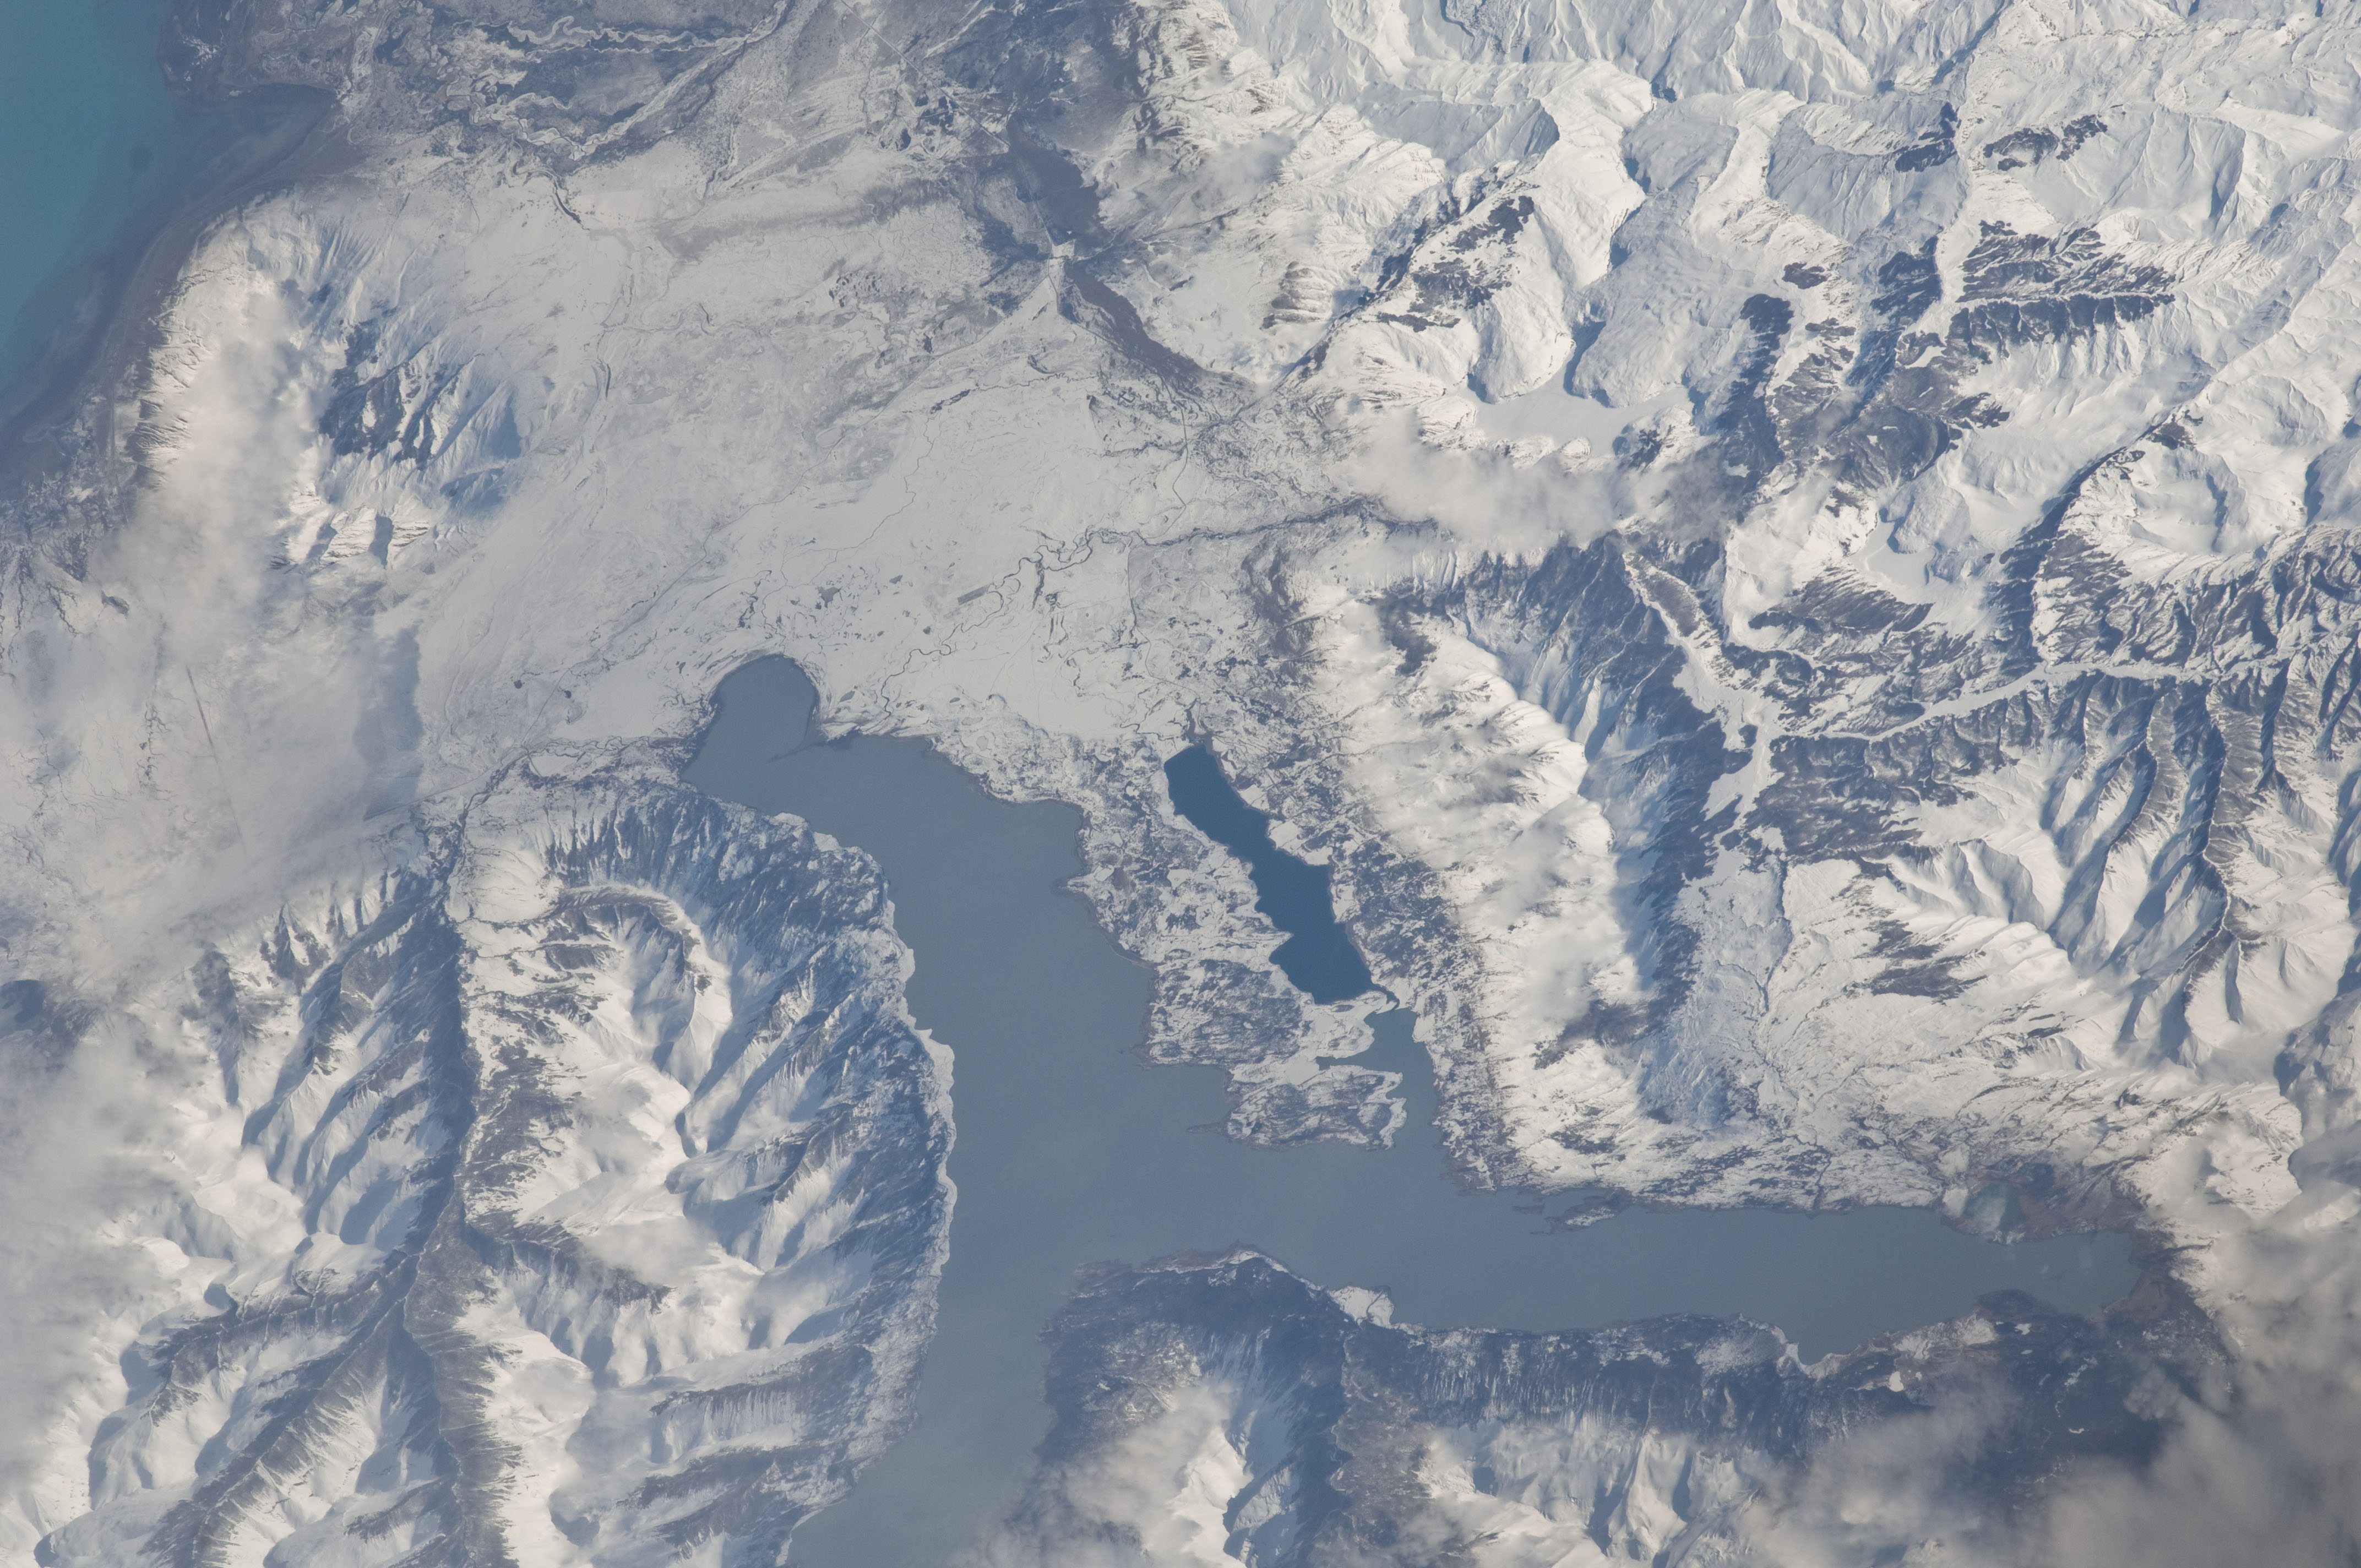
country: ARGENTINA
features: L. ARGENTINO, L. ROCA
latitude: -50.5
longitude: -72.8
